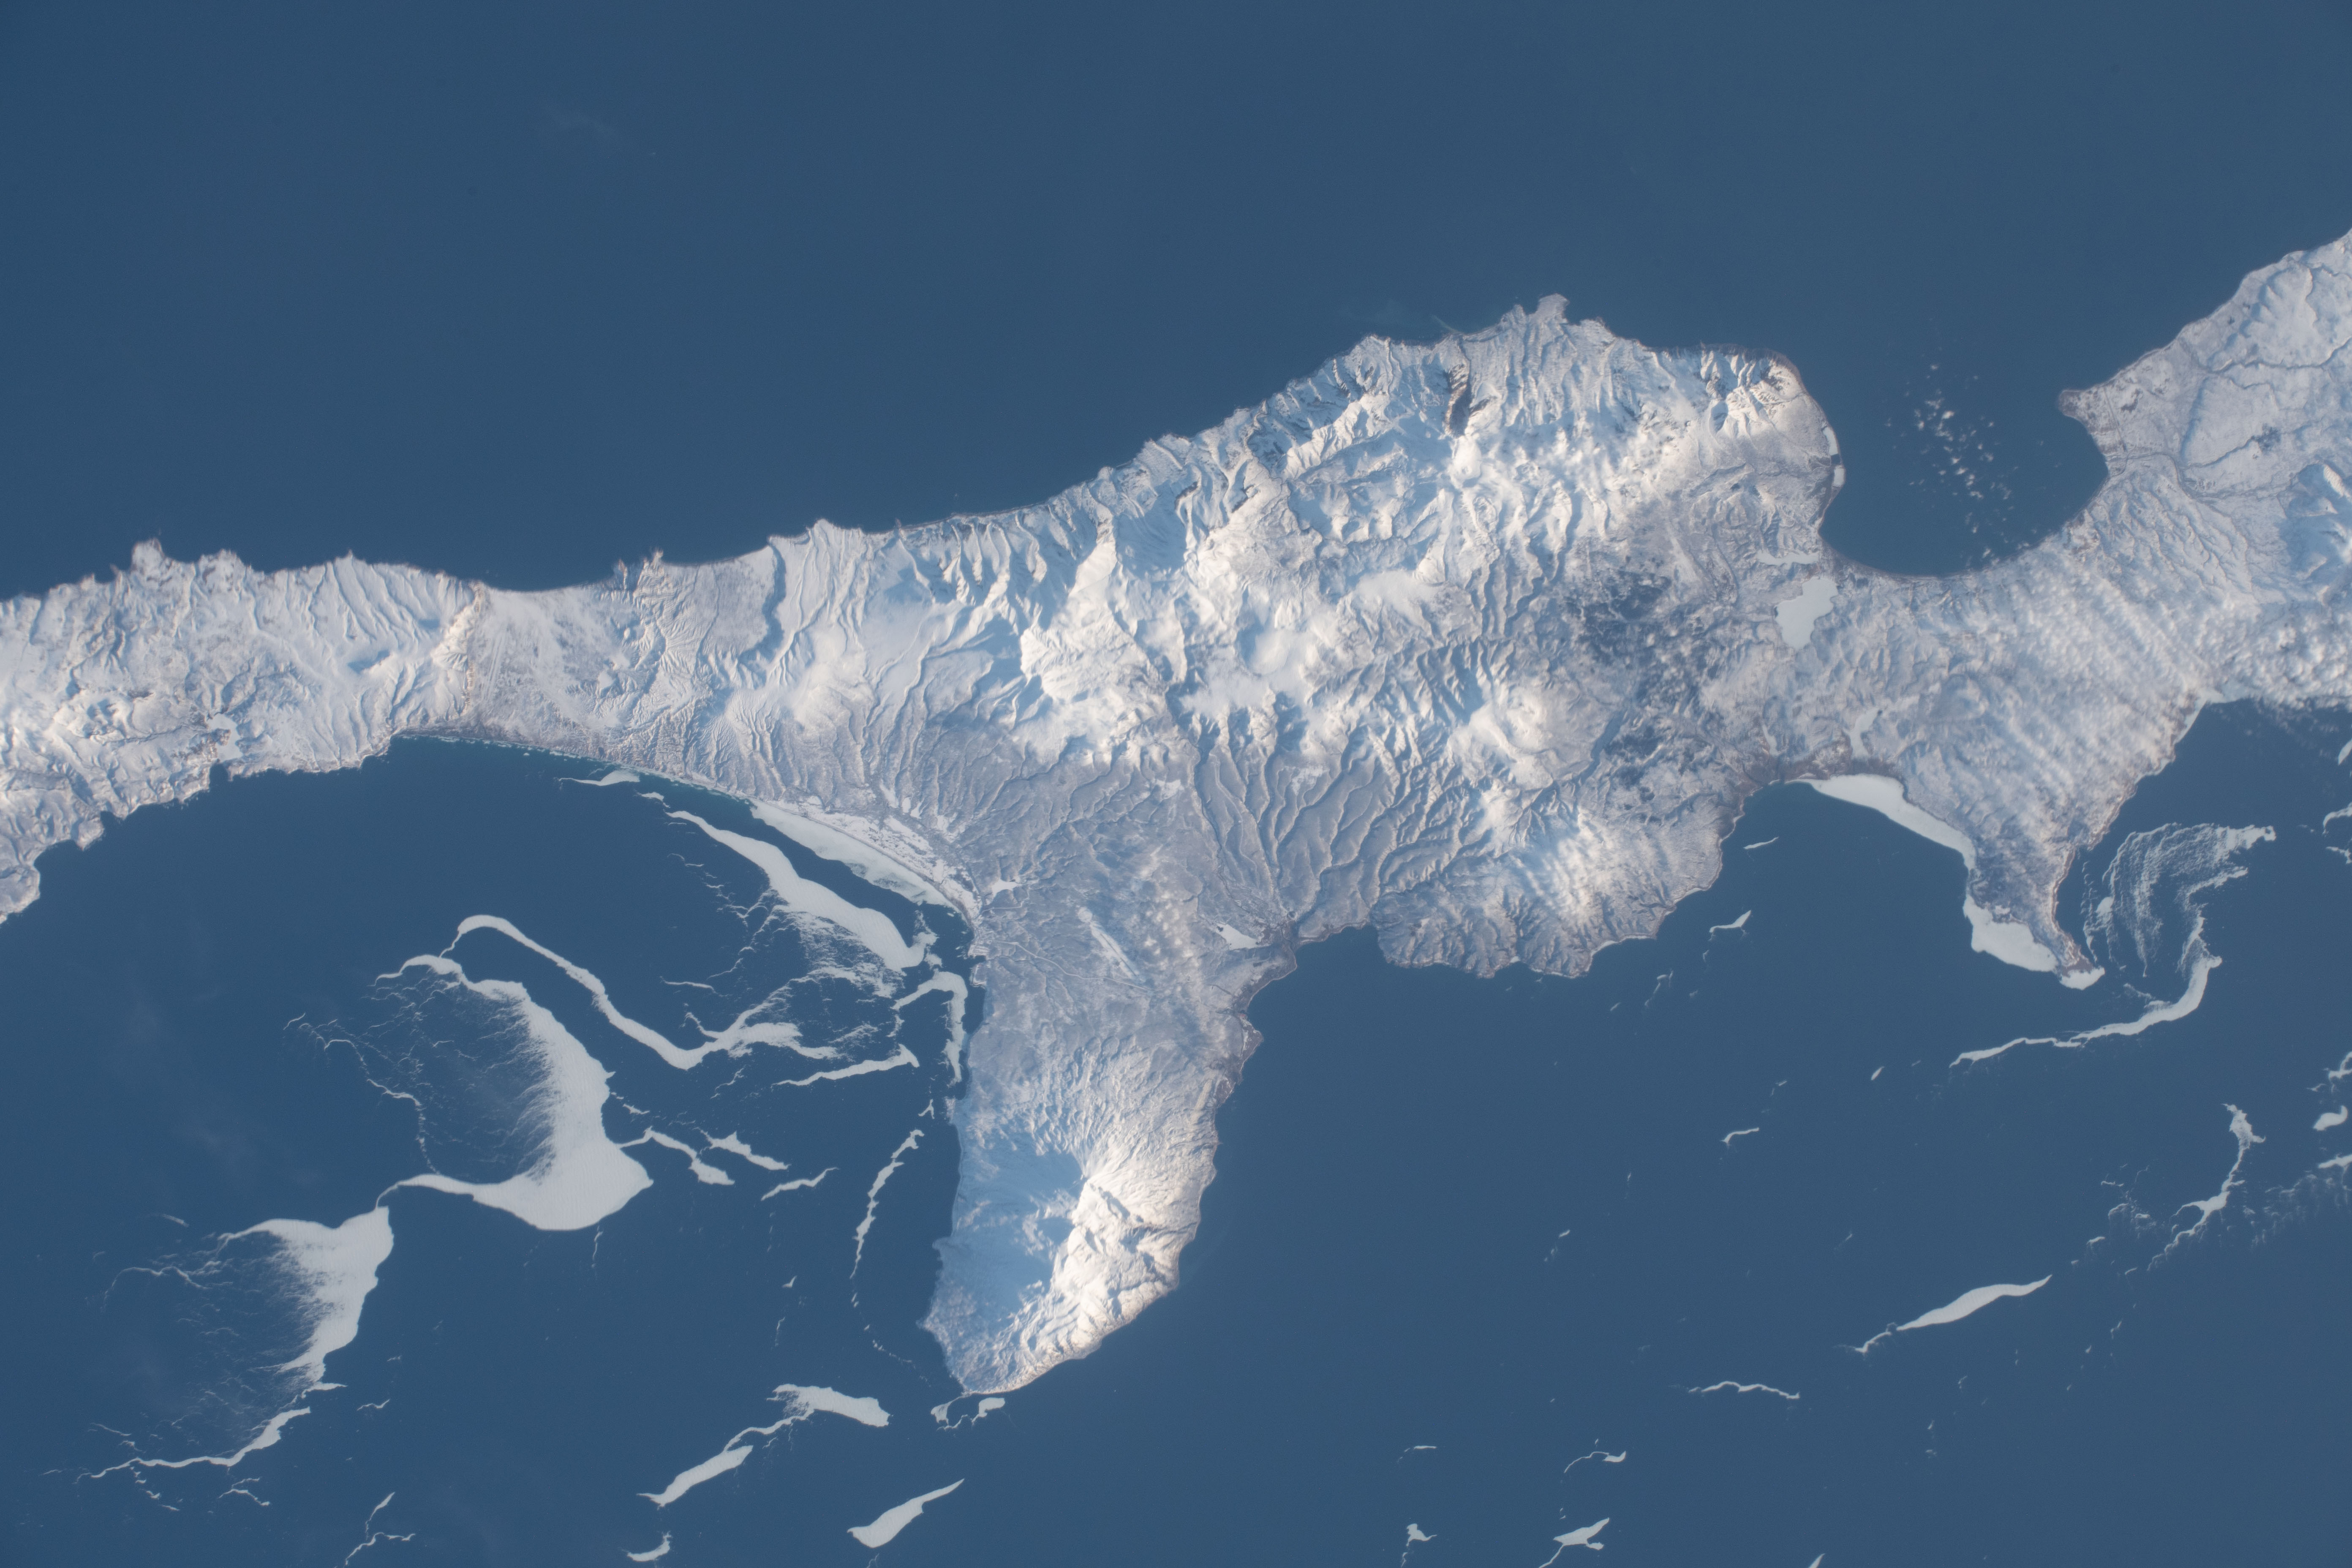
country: RUSSIAN FEDERATION
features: RUSSIAN FEDERATION", "PACIFIC OCEAN, FRIZ BAY, ITURUP ISLAND, PROSTOY BAY
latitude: 45.2
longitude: 147.9
